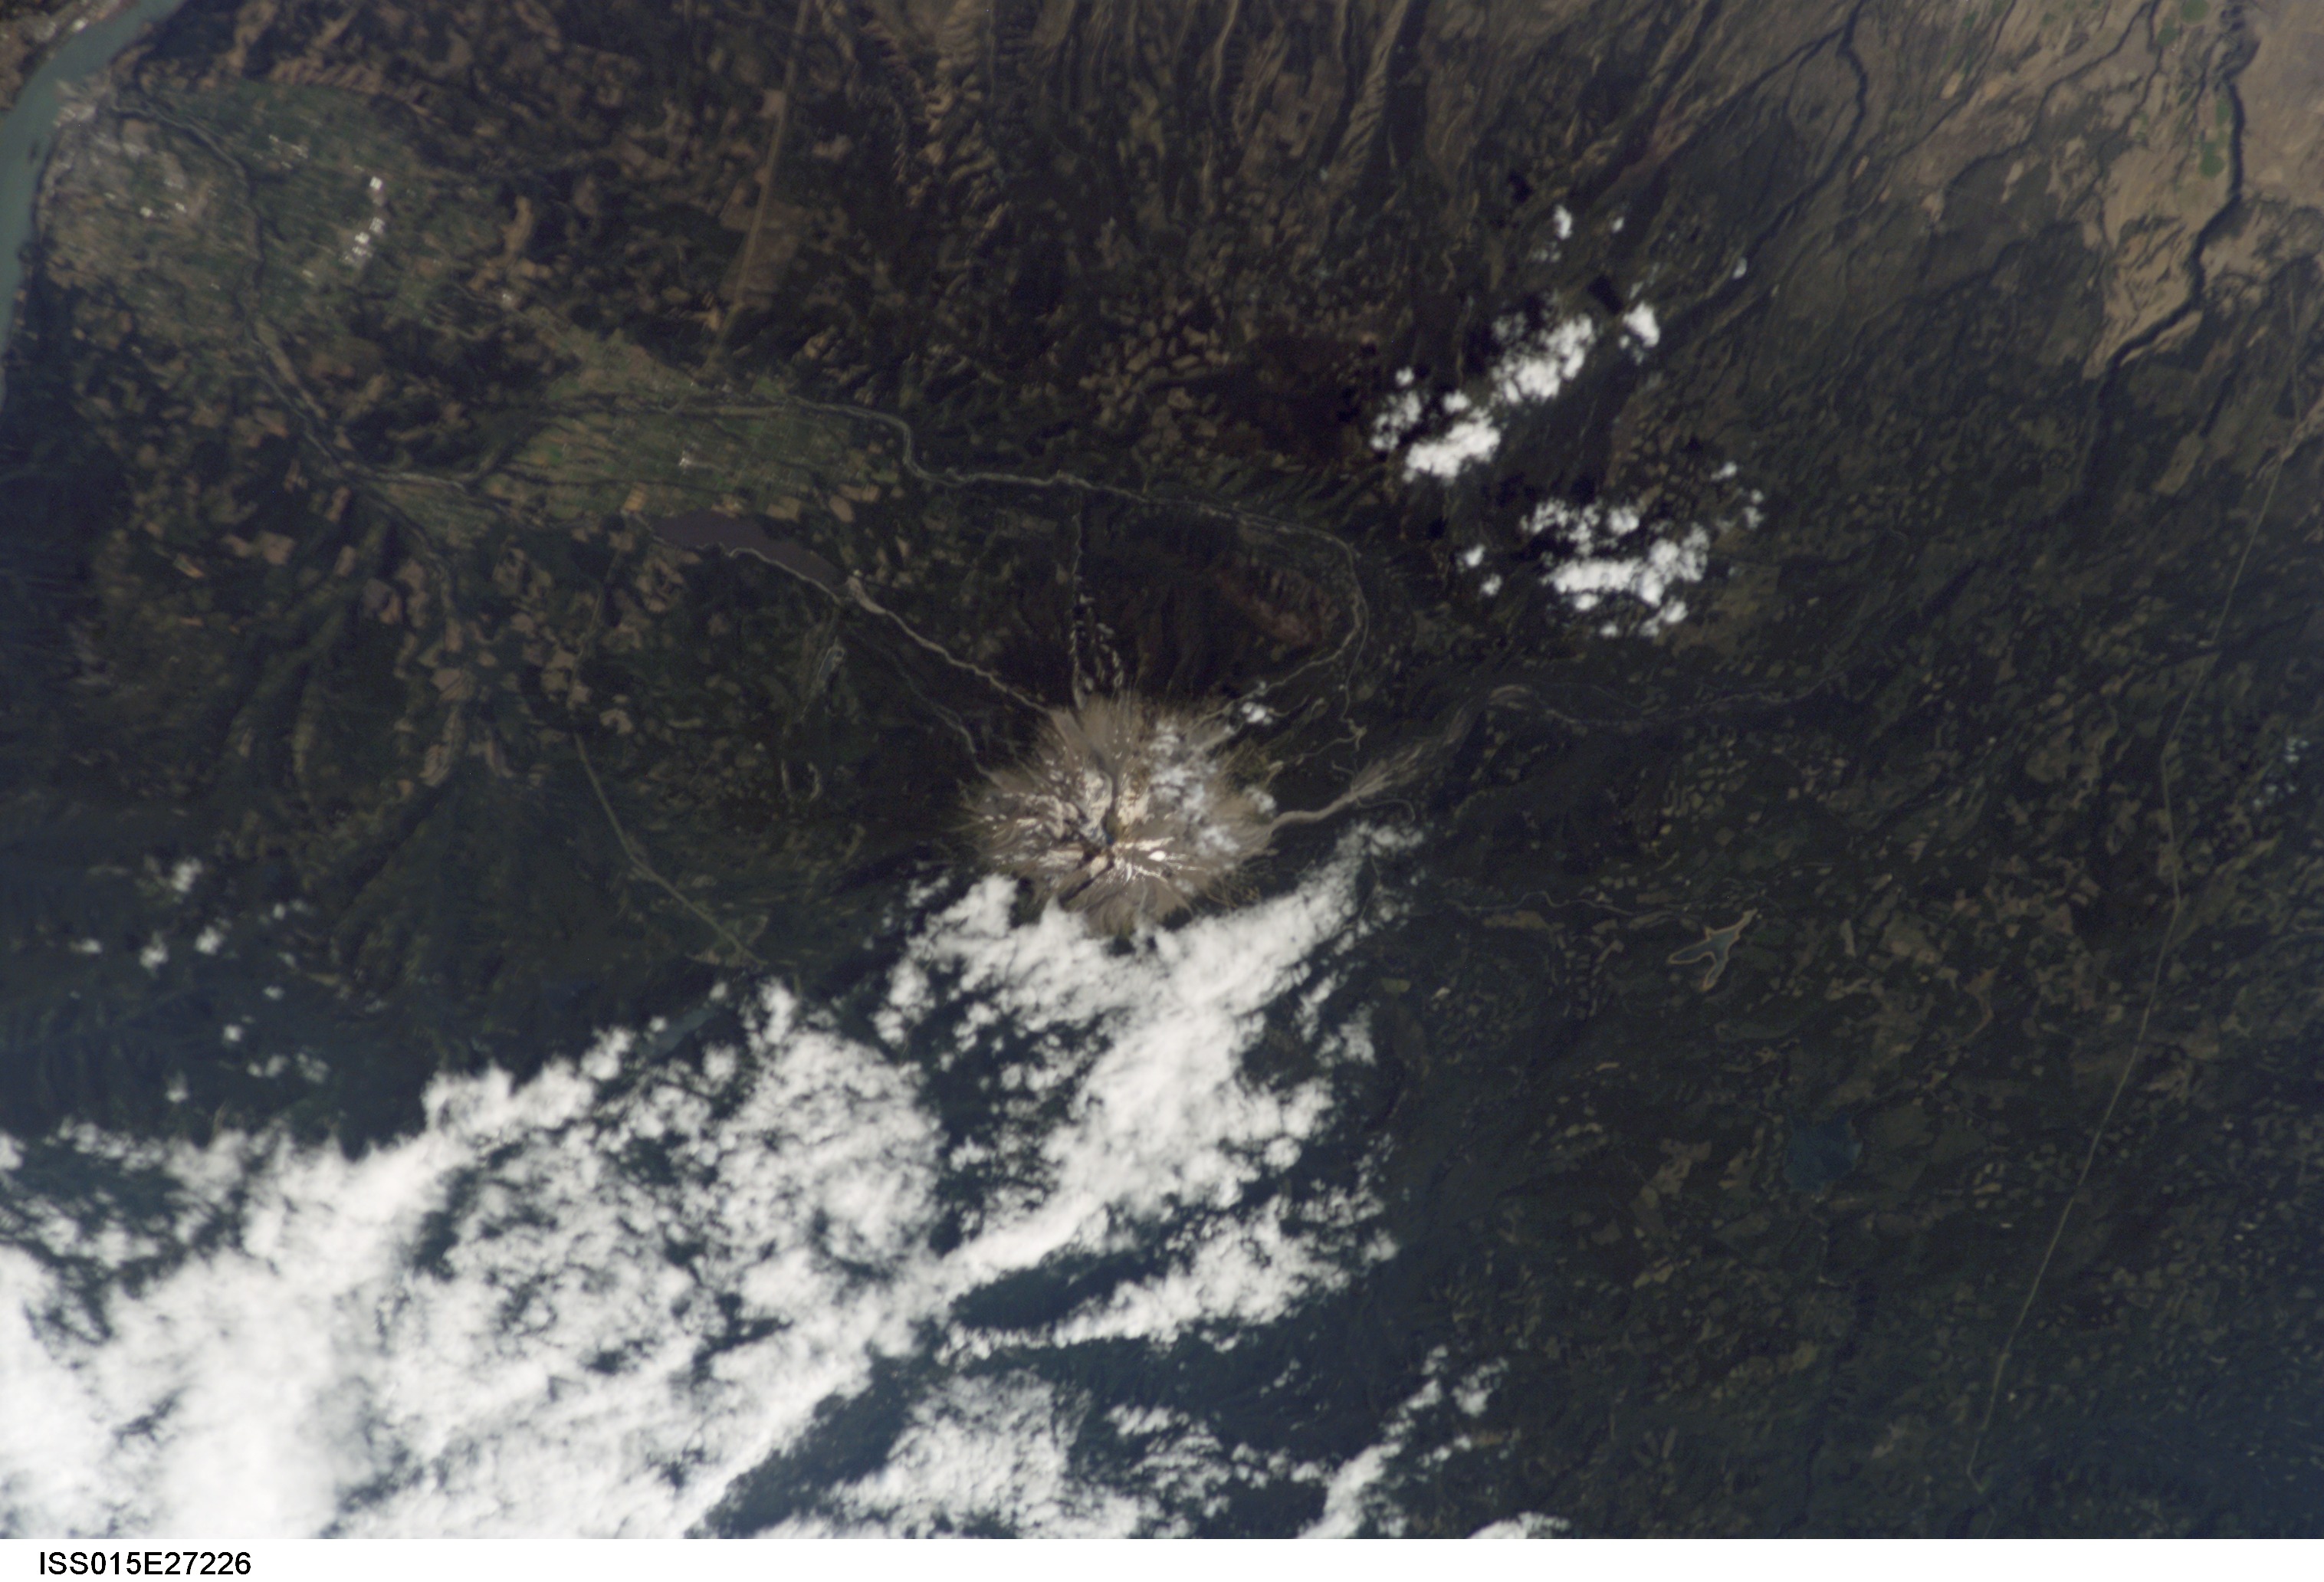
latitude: 45.4
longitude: -121.7
